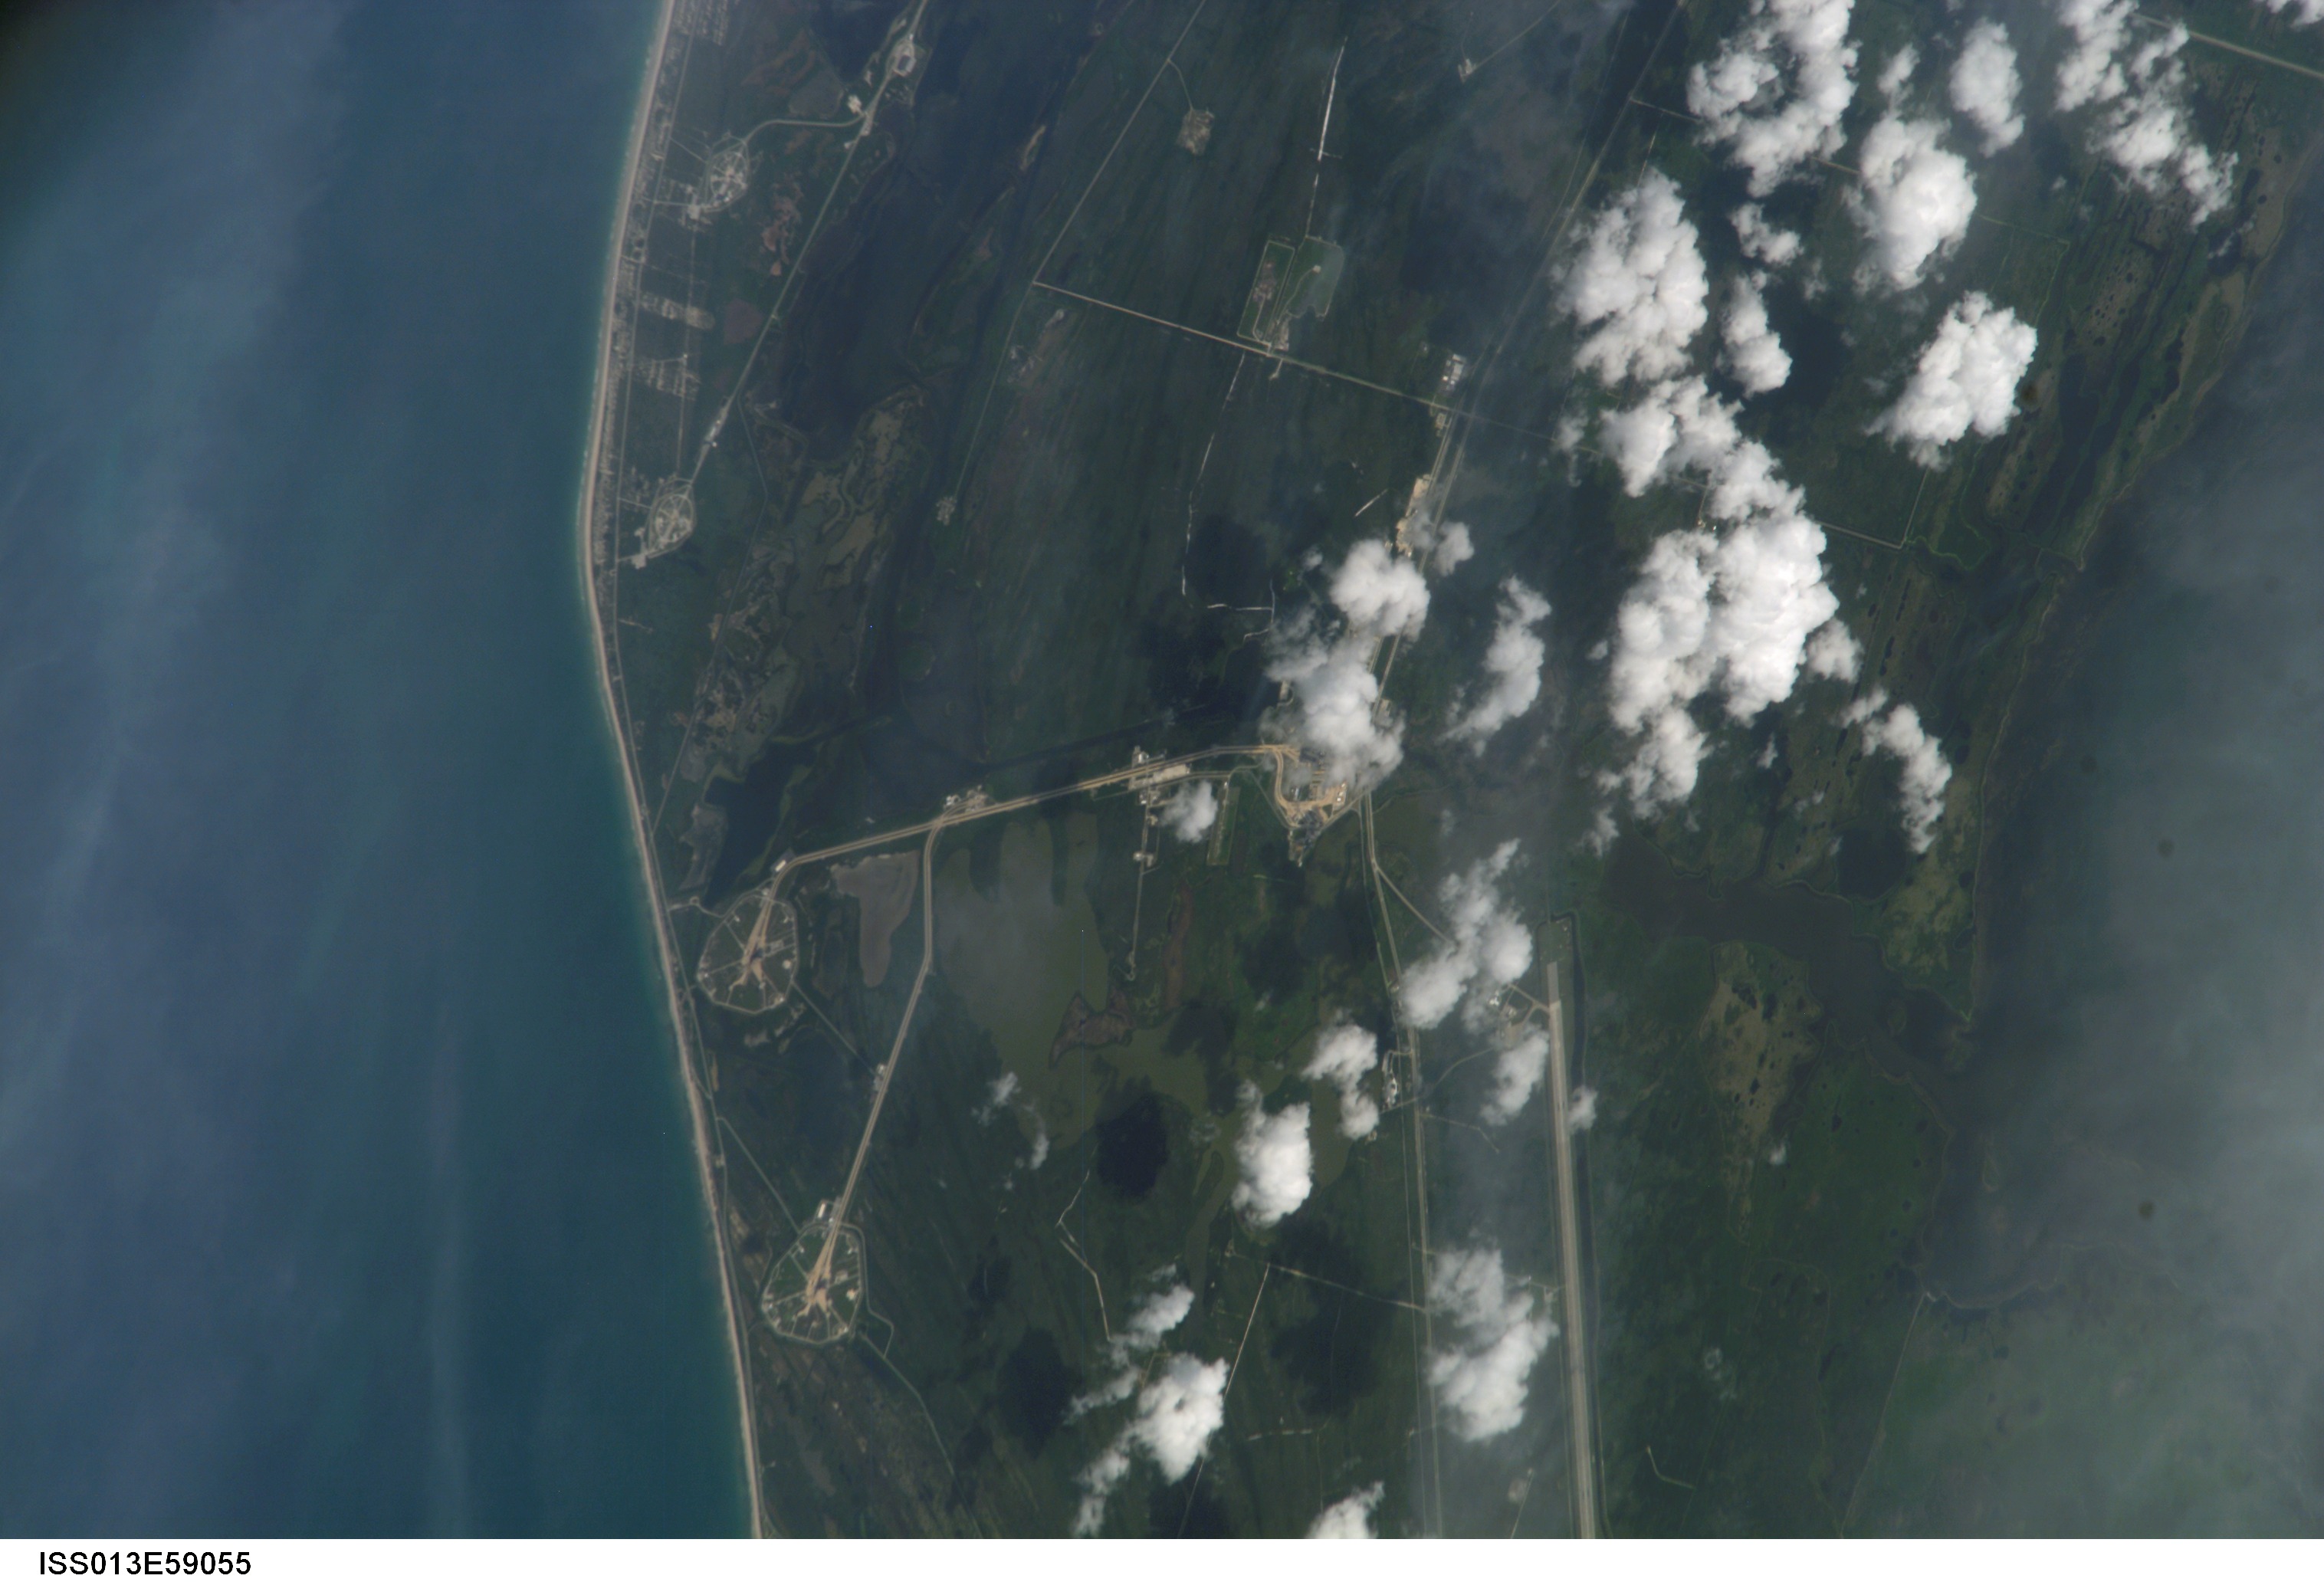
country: USA-FLORIDA
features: KENNEDY SPACE CENTER
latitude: 28.6
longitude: -80.6
